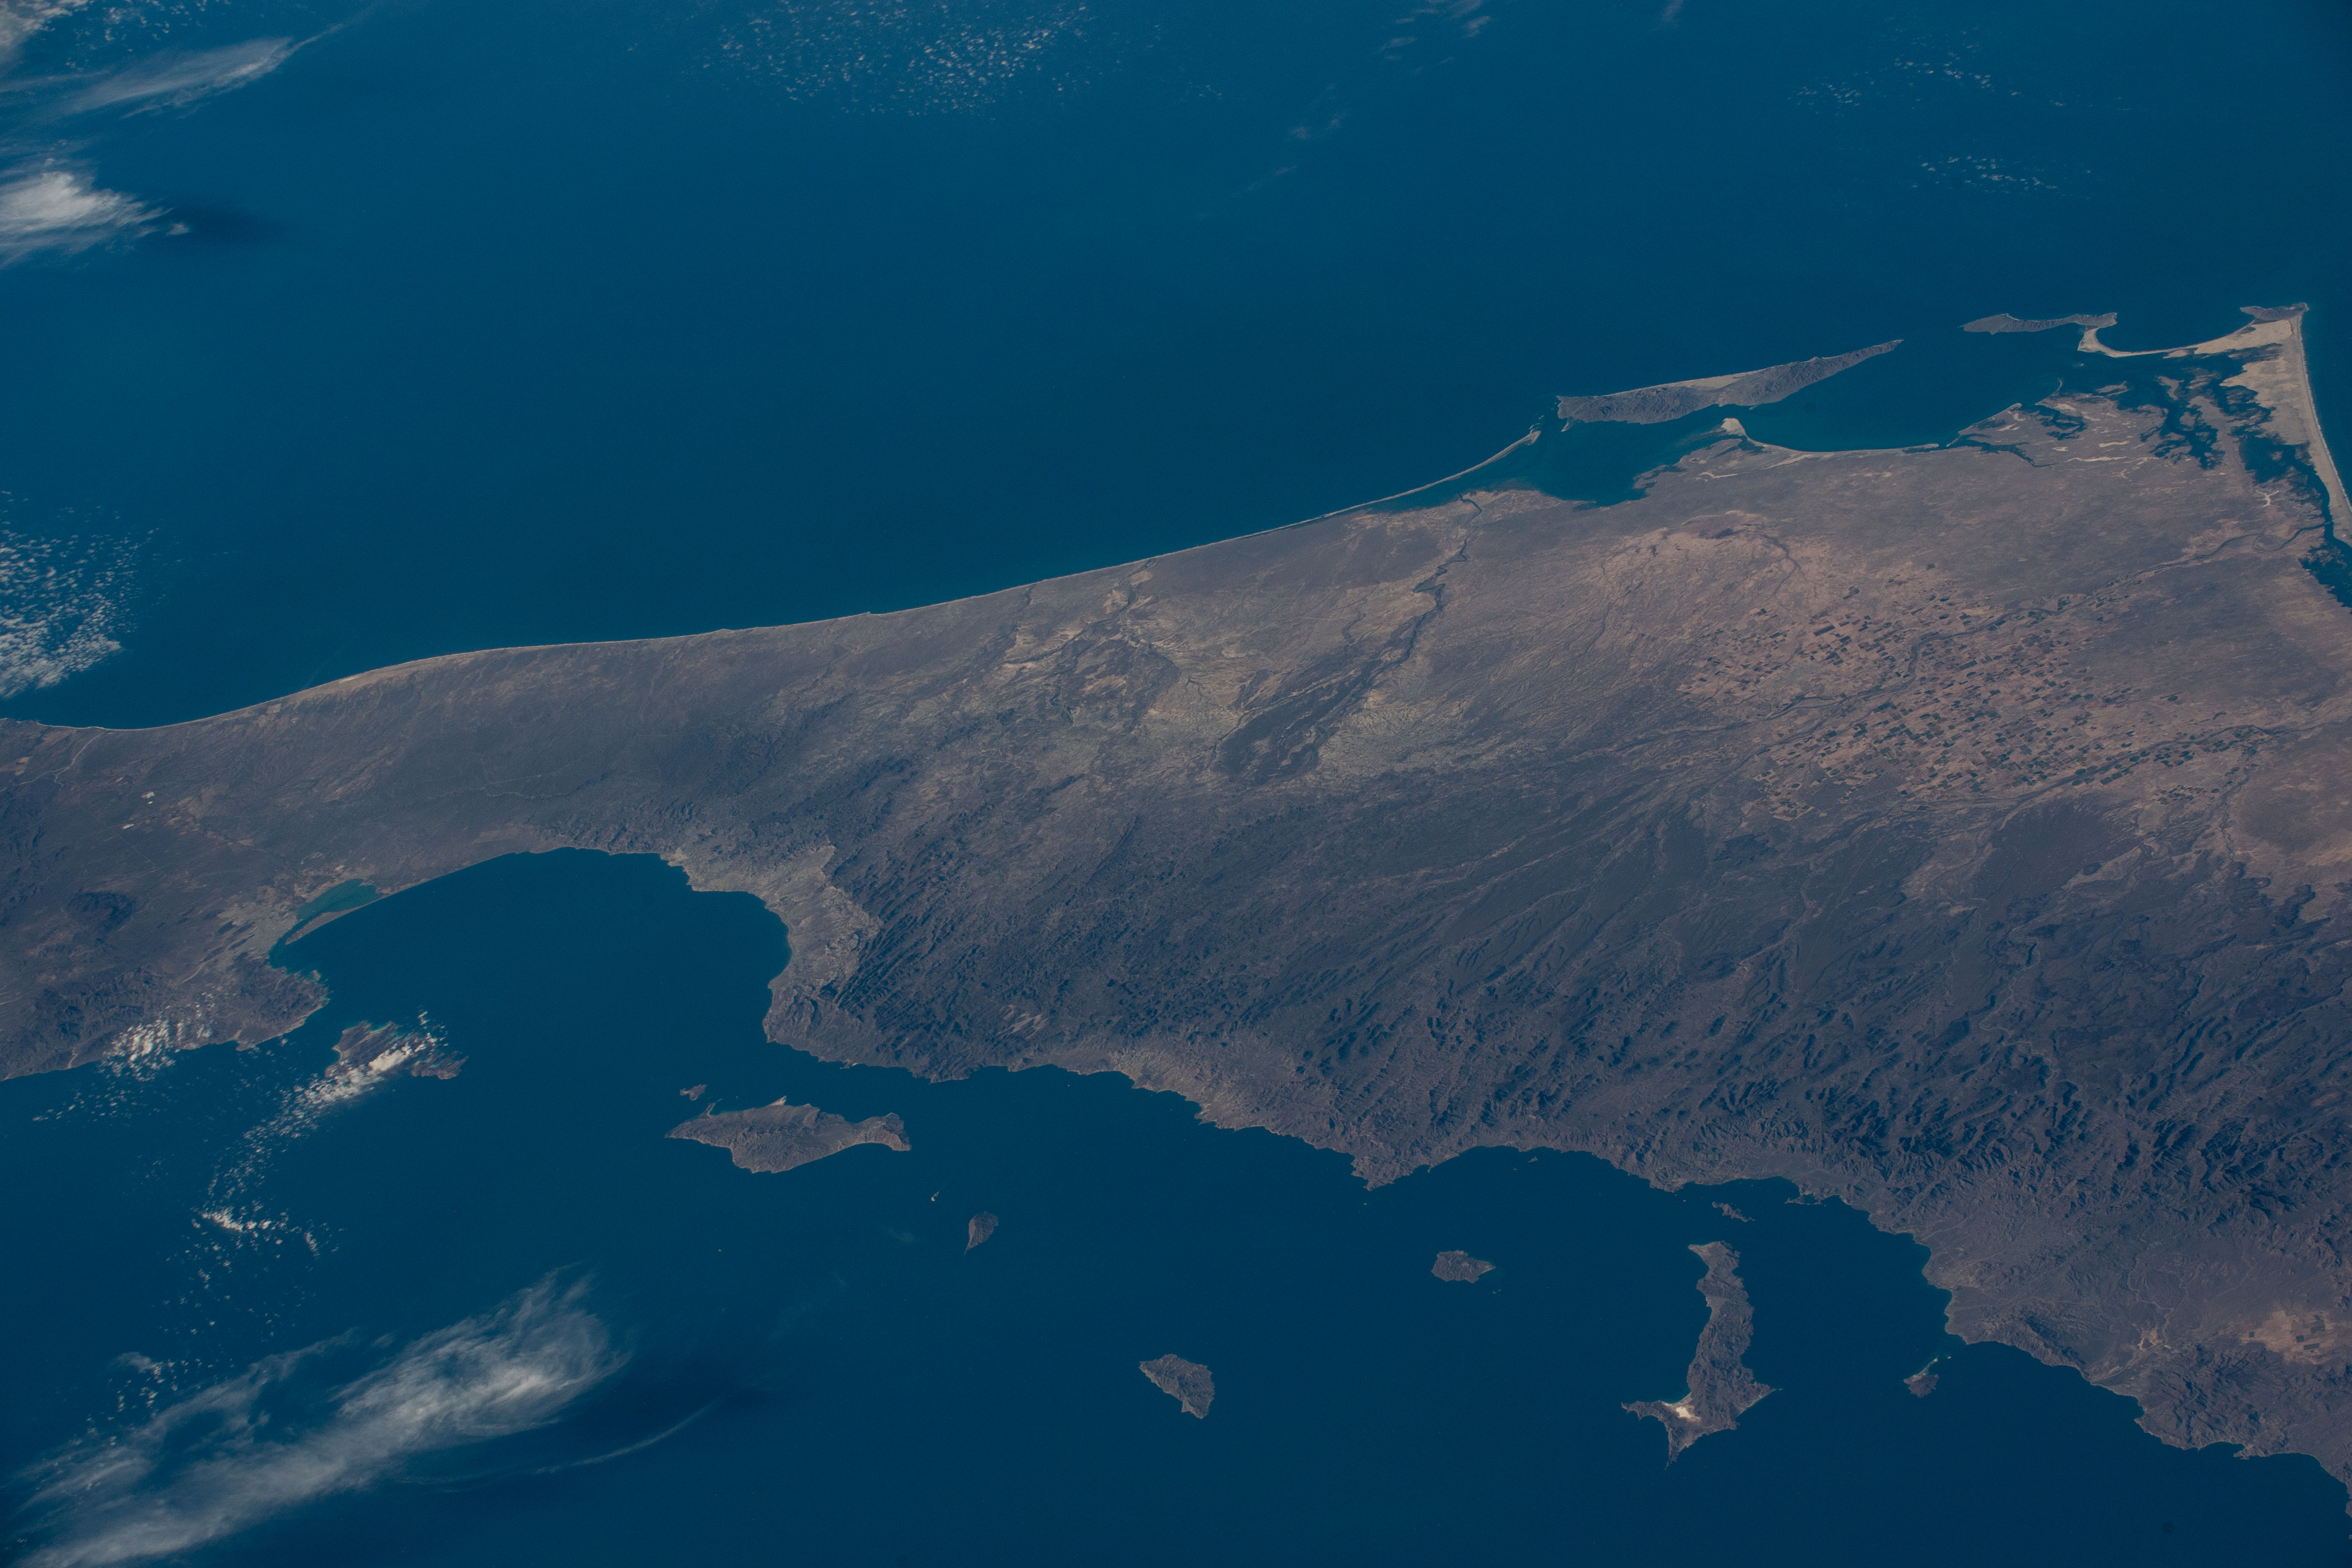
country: MEXICO
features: EL OBISPO,ISLA SAN JOSE,ISLA SANTA MARGARITA,BAJA CALIFORNIA,PACIFIC OCEAN,SEGUNDO BOSQUE,PUNTA COYOTE,LA PAZ,EL PALO VERDE,ISLA ESPIRITO SANTO,GULF OF CALIFORNIA,CALIFORNIA GULF,MEXICO
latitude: 24.7
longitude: -111.2
